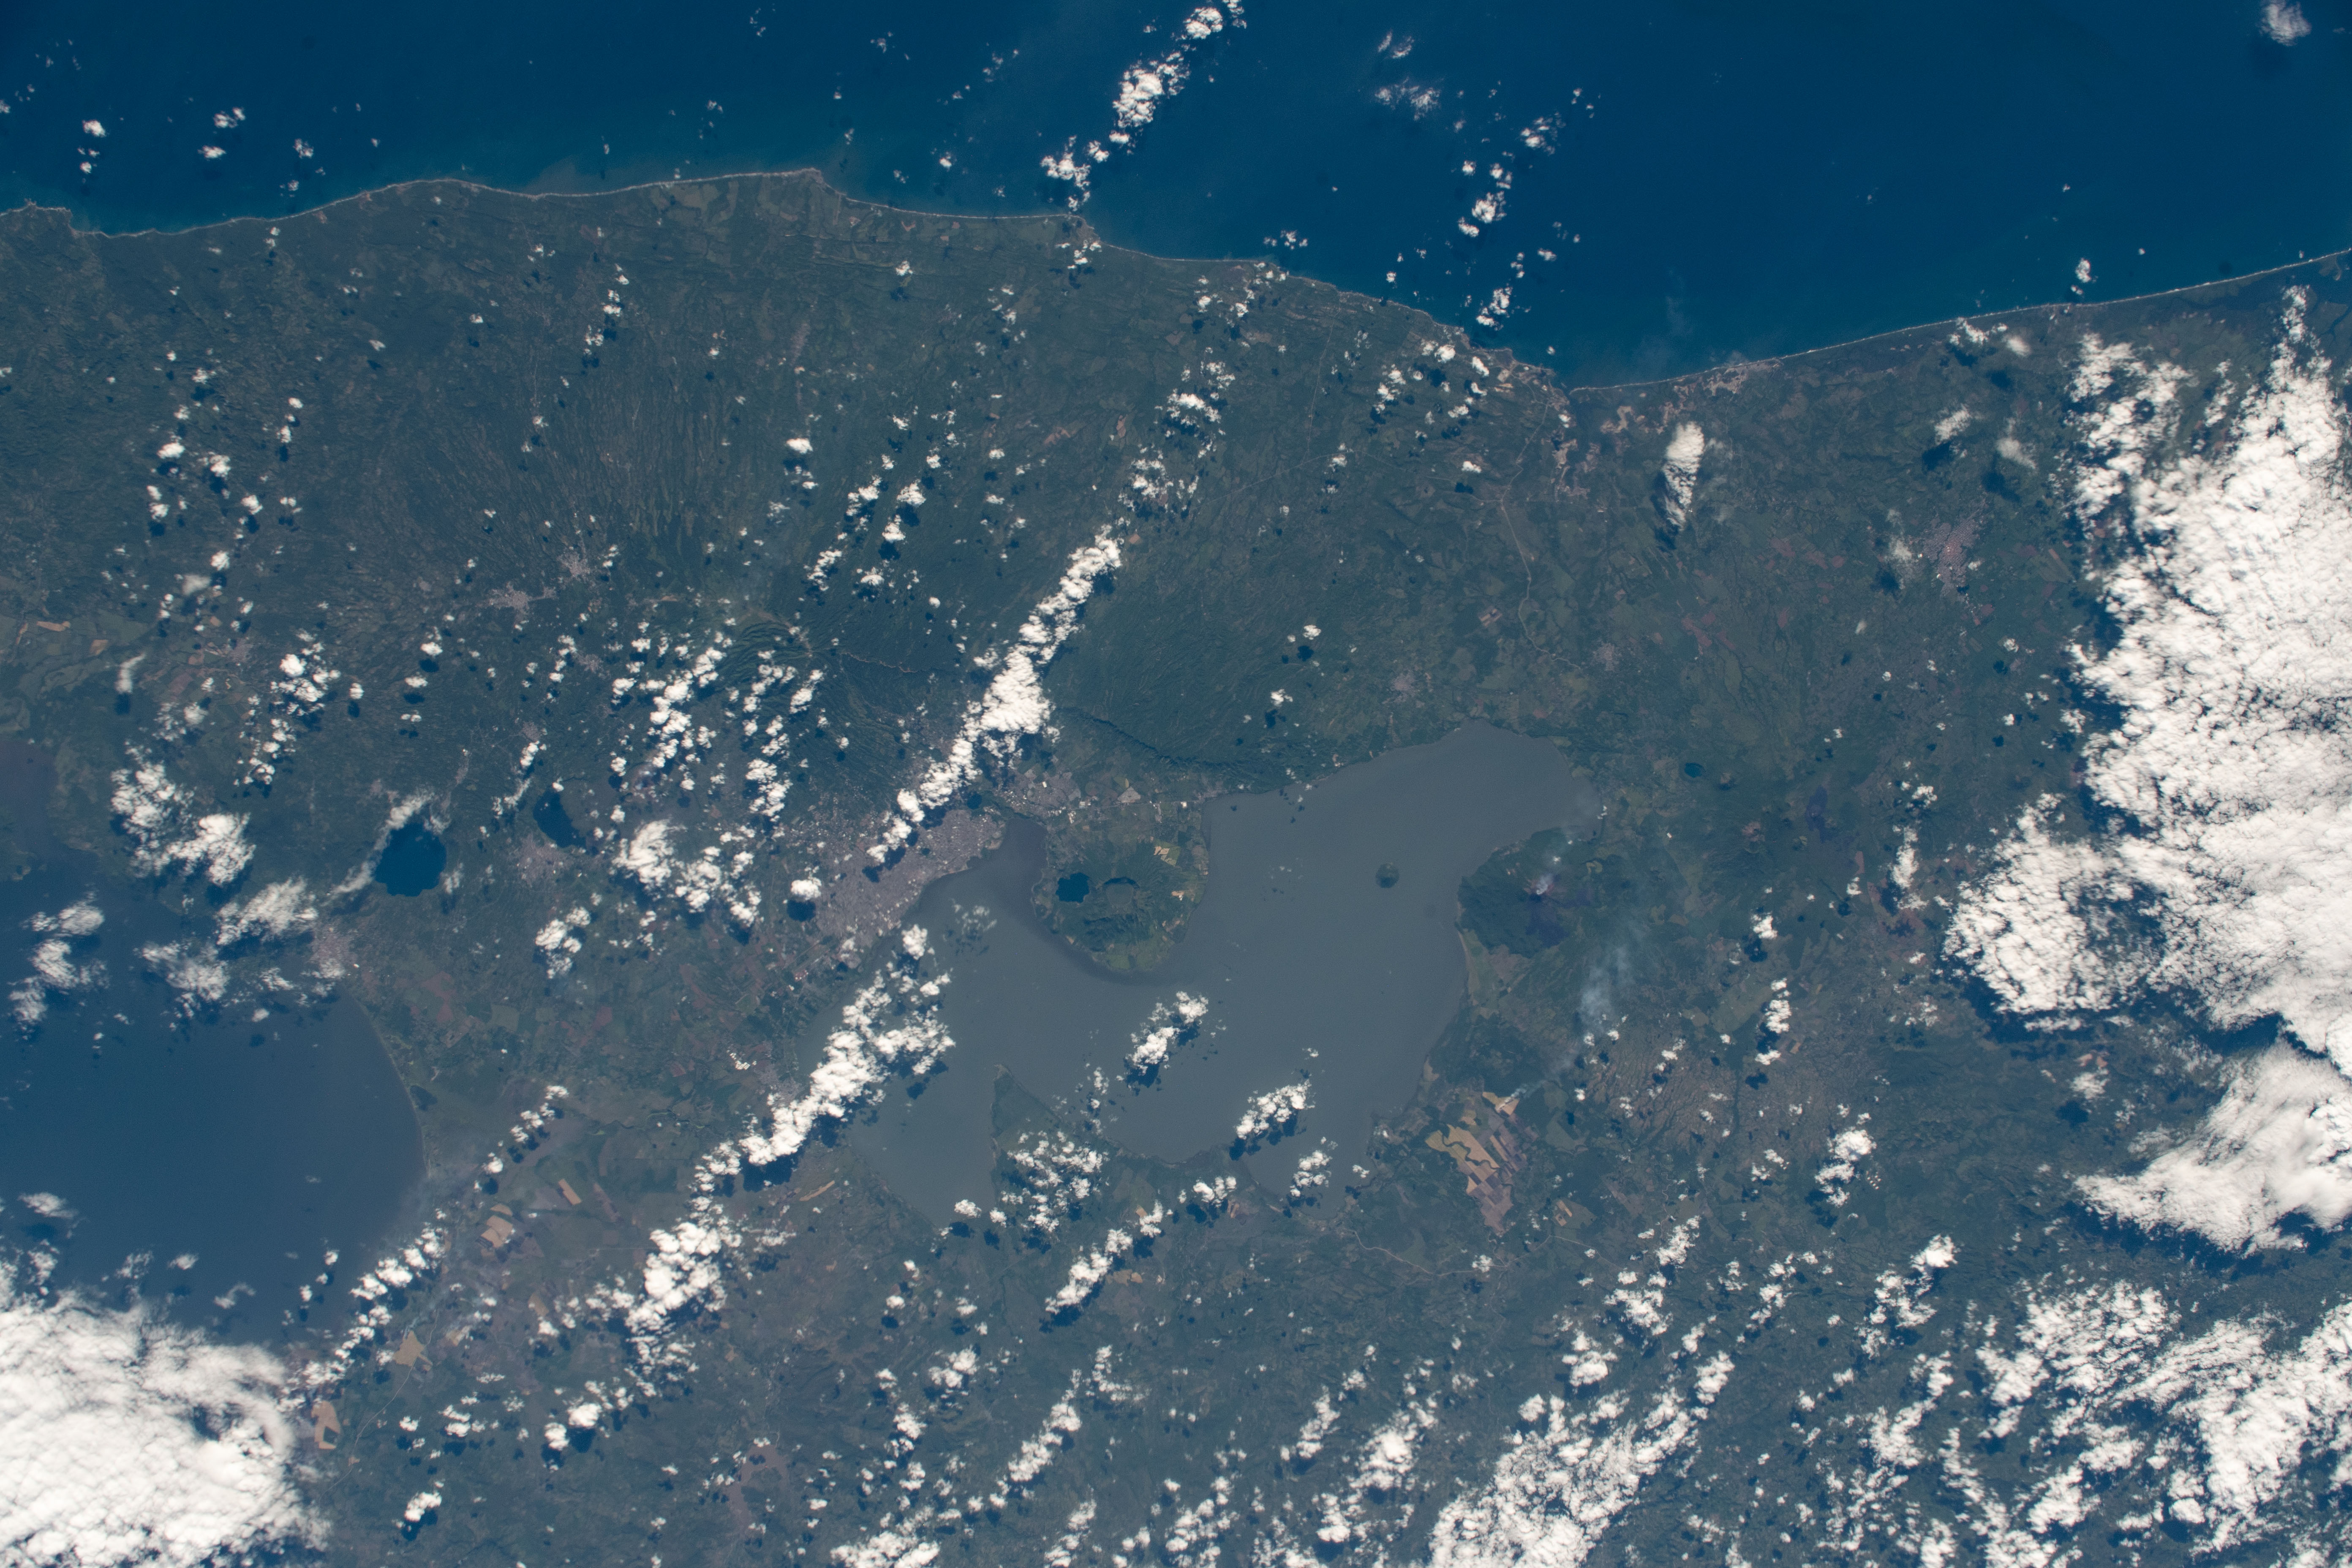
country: NICARAGUA
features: LAKE MANAGUA
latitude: 12.2
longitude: -86.4
